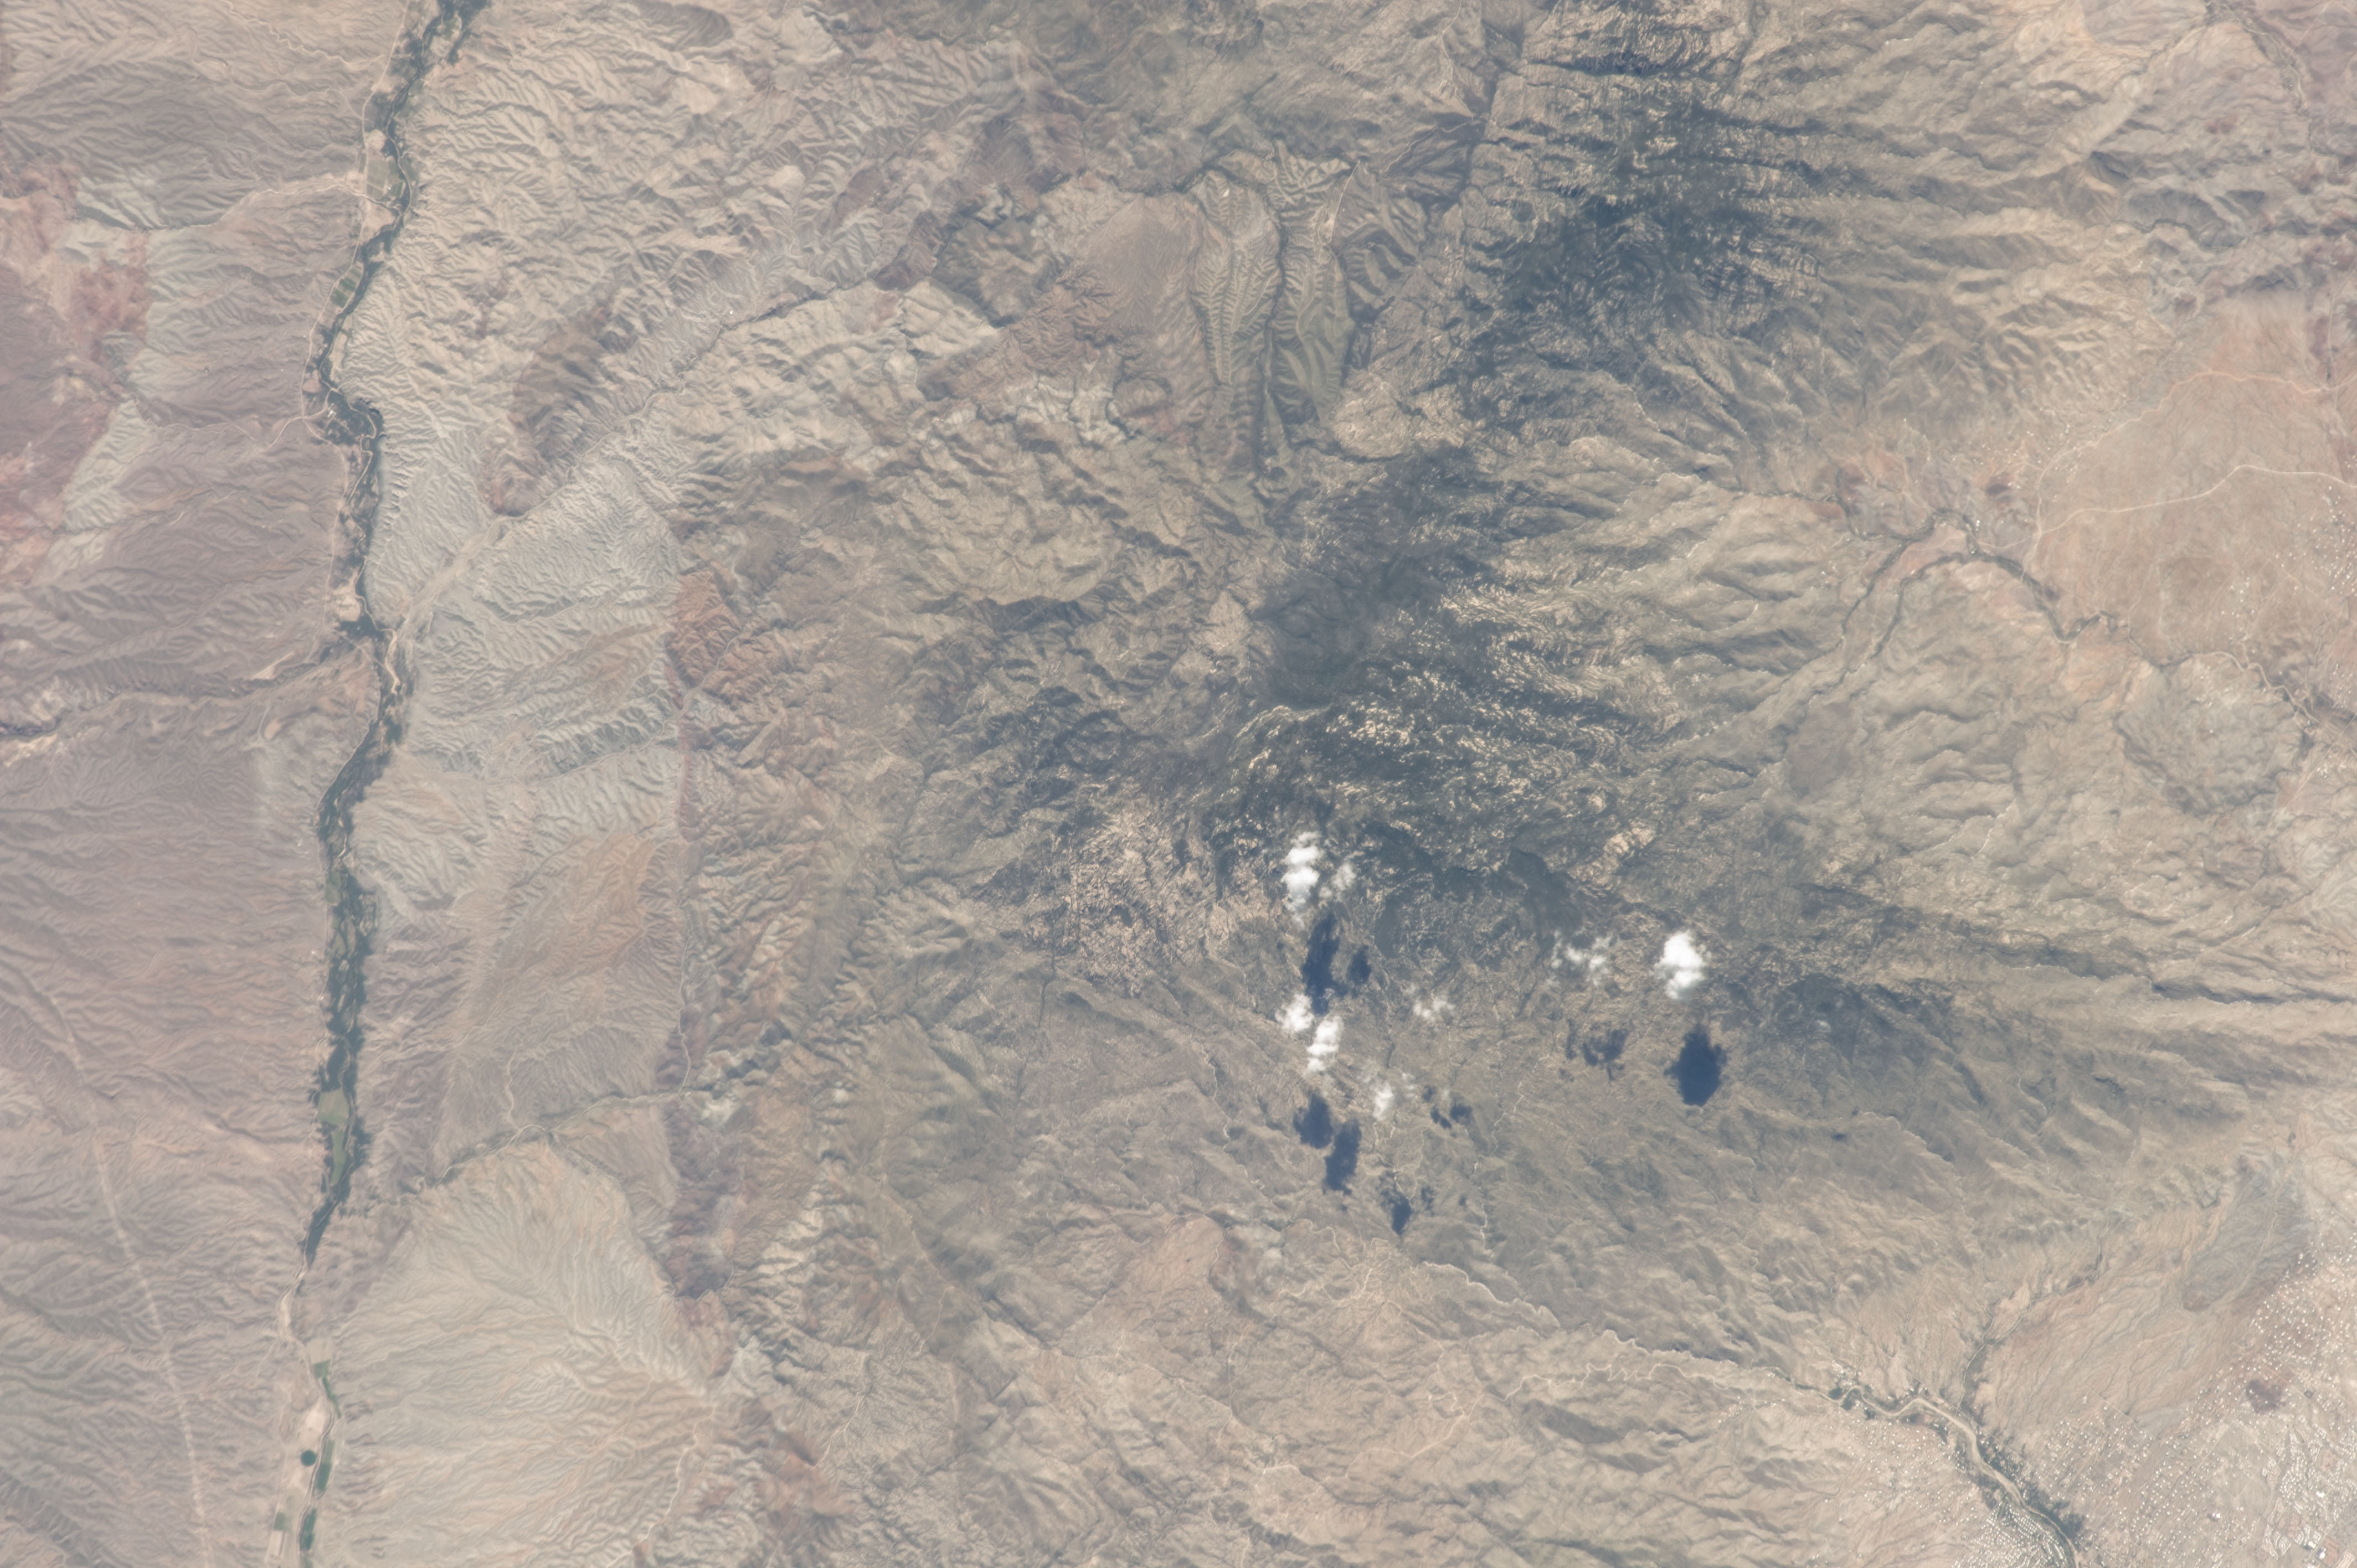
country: USA-ARIZONA
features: MICA MT., RINCON MTS., FOR., RAVINES, ROADS, AGR., SAN PEDRO R., V., ROADS
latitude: 32.2
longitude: -110.5
